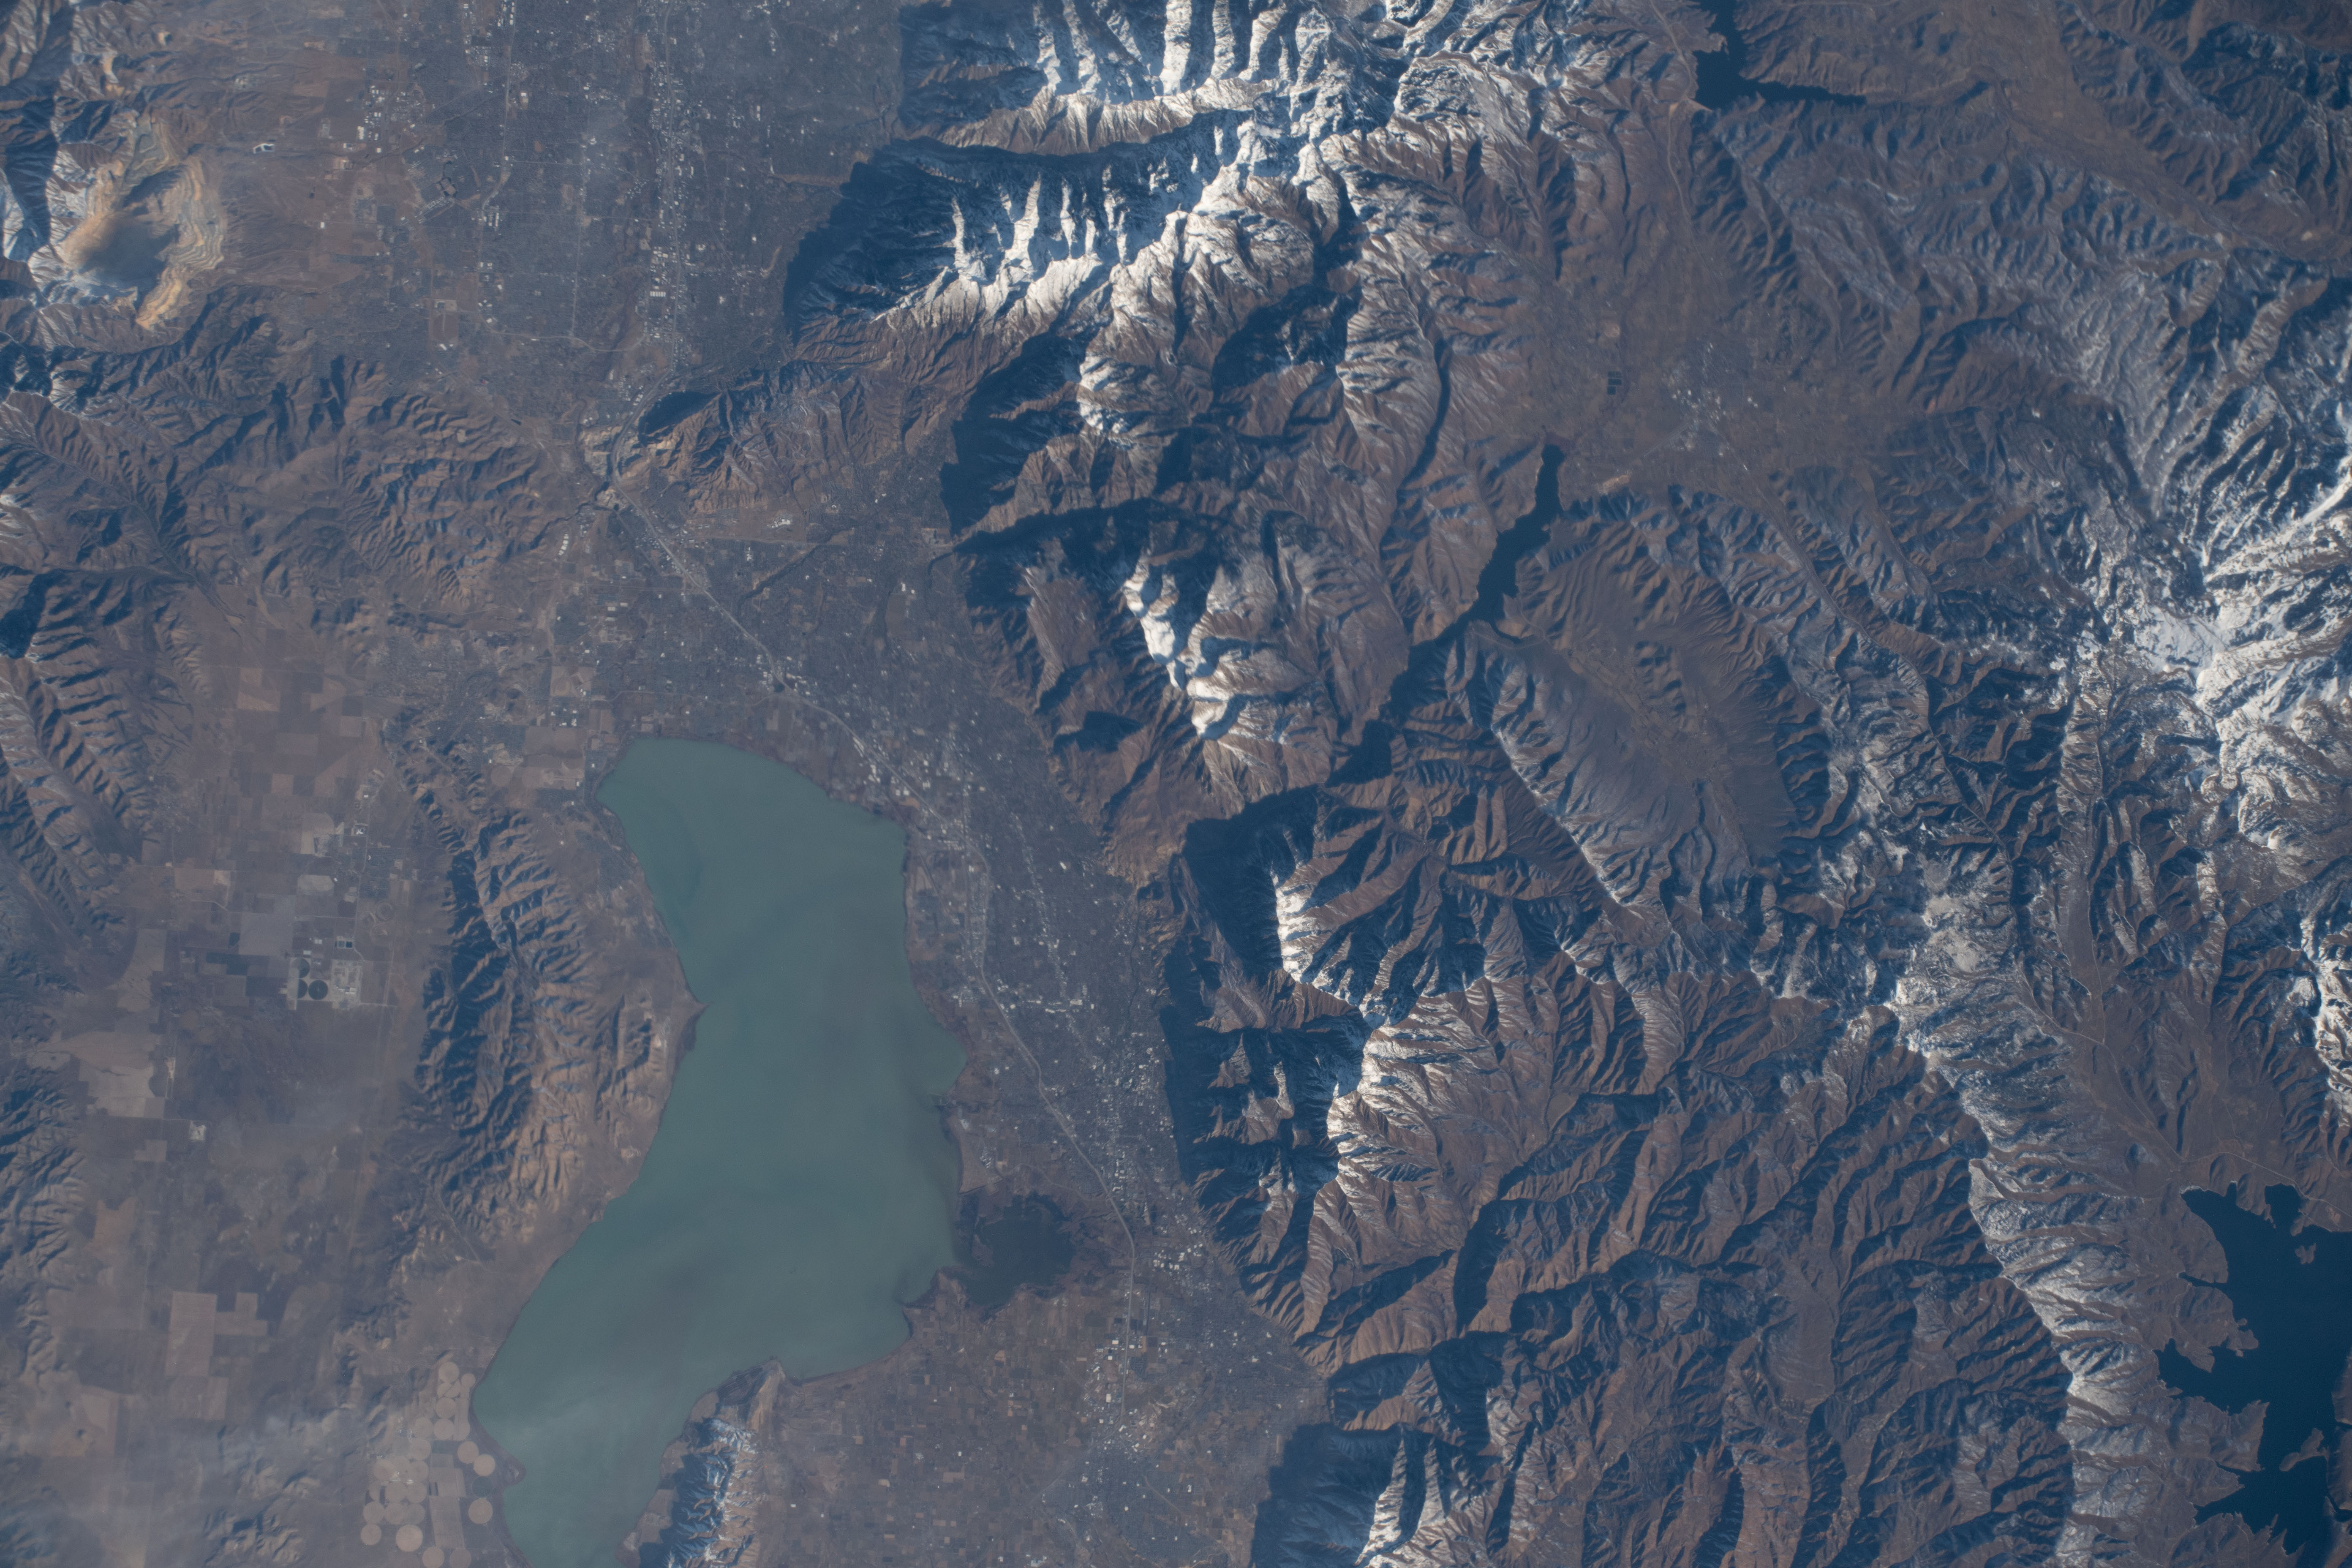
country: USA-UTAH
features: UTAH LAKE, PROVO, AMERICAN FORK, MOUNT TIMPANOGOS
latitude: 40.3
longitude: -111.6
